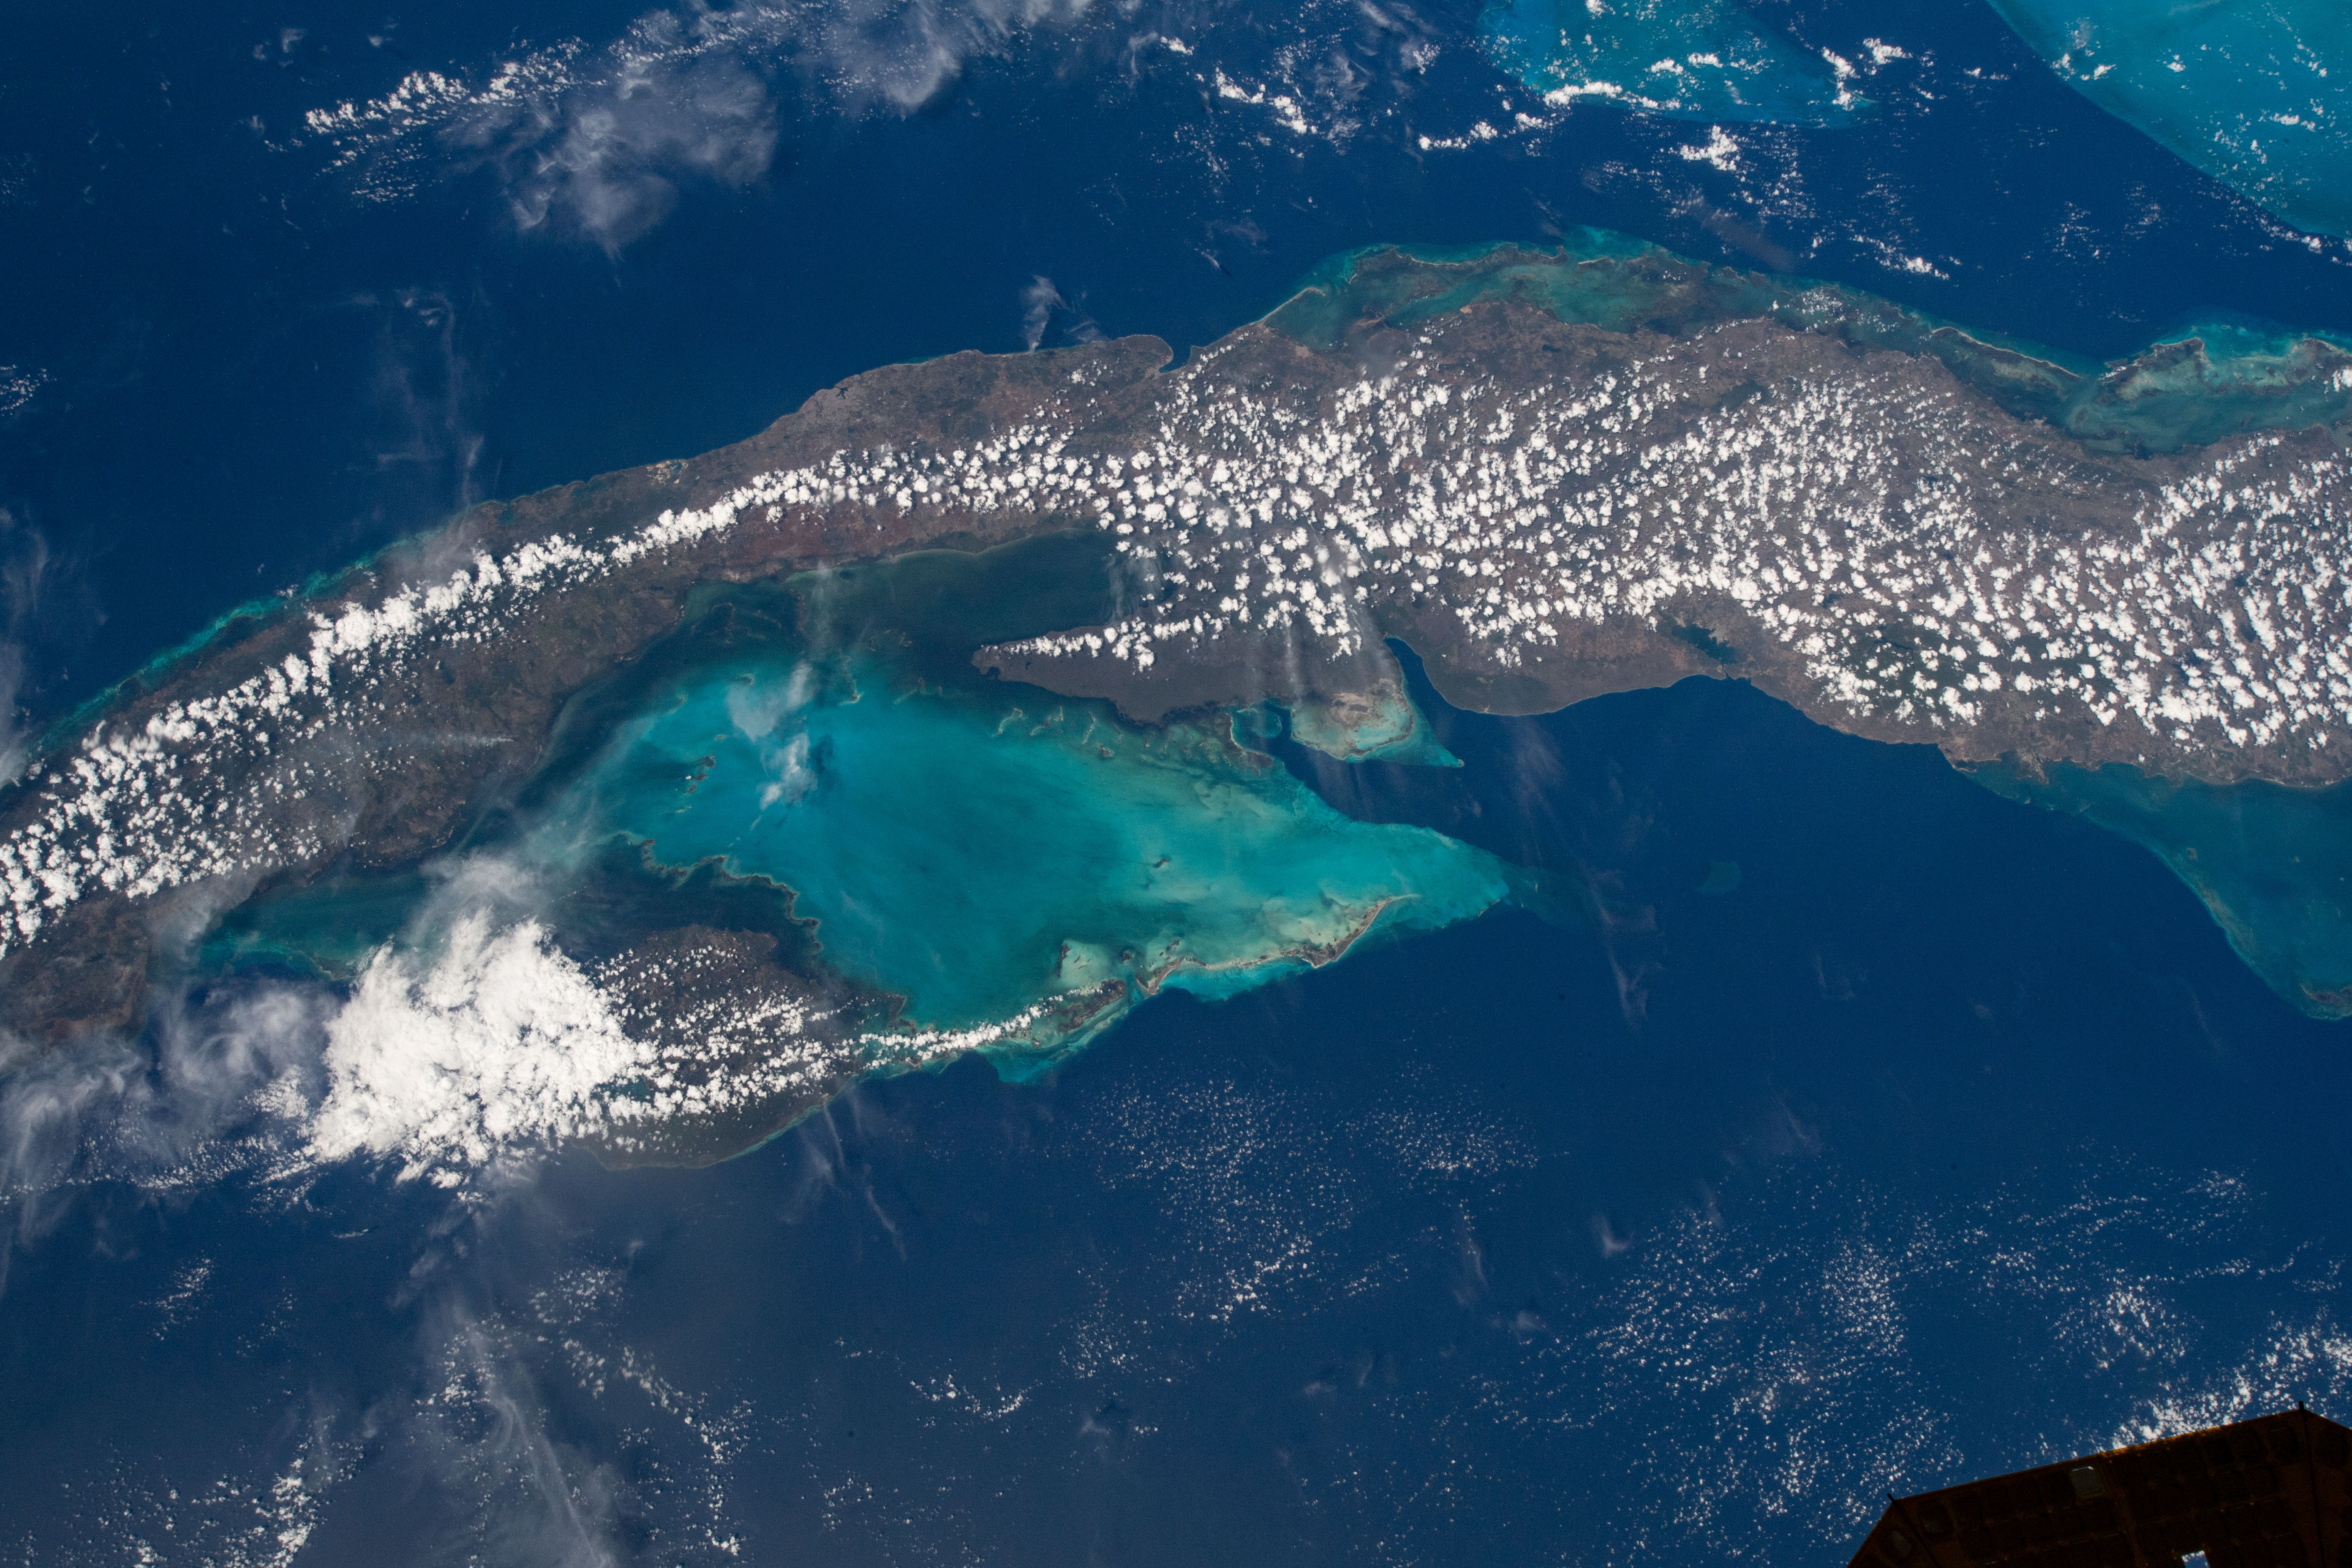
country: CUBA
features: GOLFO DE BATABANO, ISLA DE LA JUVENTUD, CARIBBEAN SEA, REEF, ISS
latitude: 22.0
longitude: -82.0
